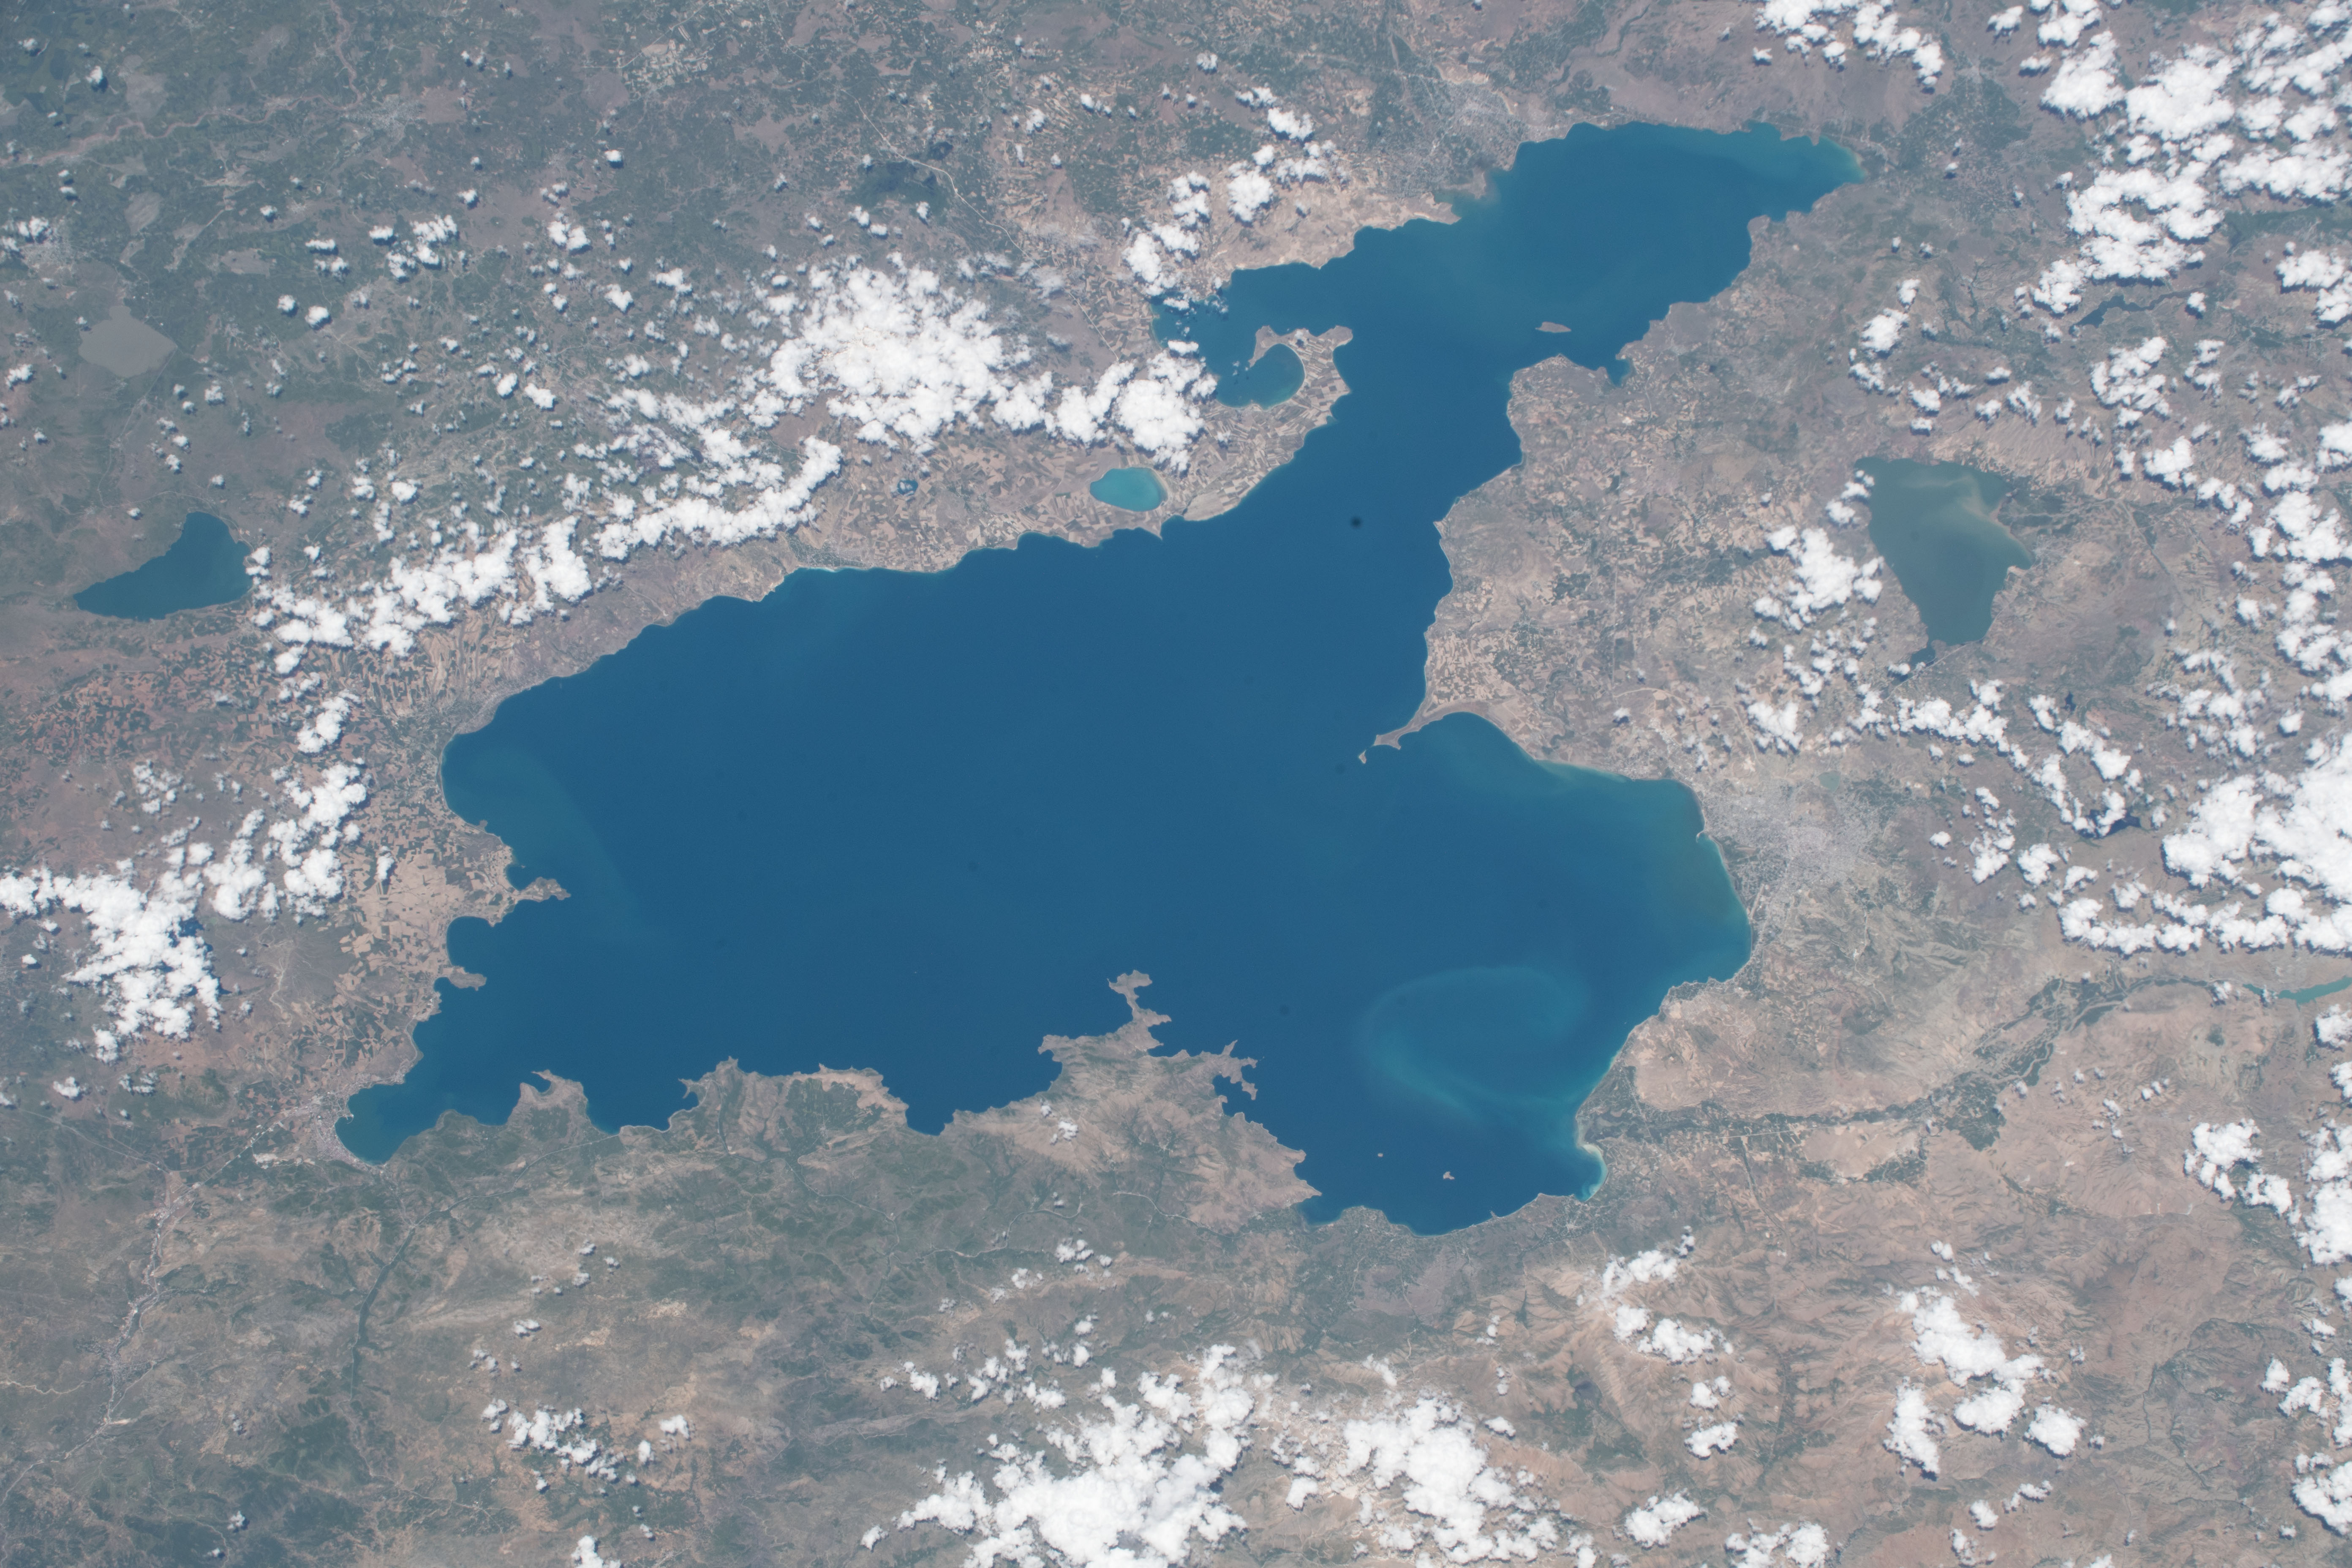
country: TURKEY
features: VAN GOLU, ERCEK GOLU, KAZAN LAKE,LAKE VAN,KTUTS (CARPANAK) ISLAND,TURKEY,VAN LAKE,VAN,L.,CARPANAK PENINSULA,DIVABUYN (DEVIL'S LAIR) PENINSULA,DONEMEC STREAM,NAZIK LAKE,ERCEK LAKE,ADIR (LIM) ISLAND,SODALI LAKE
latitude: 38.6
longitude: 43.0
